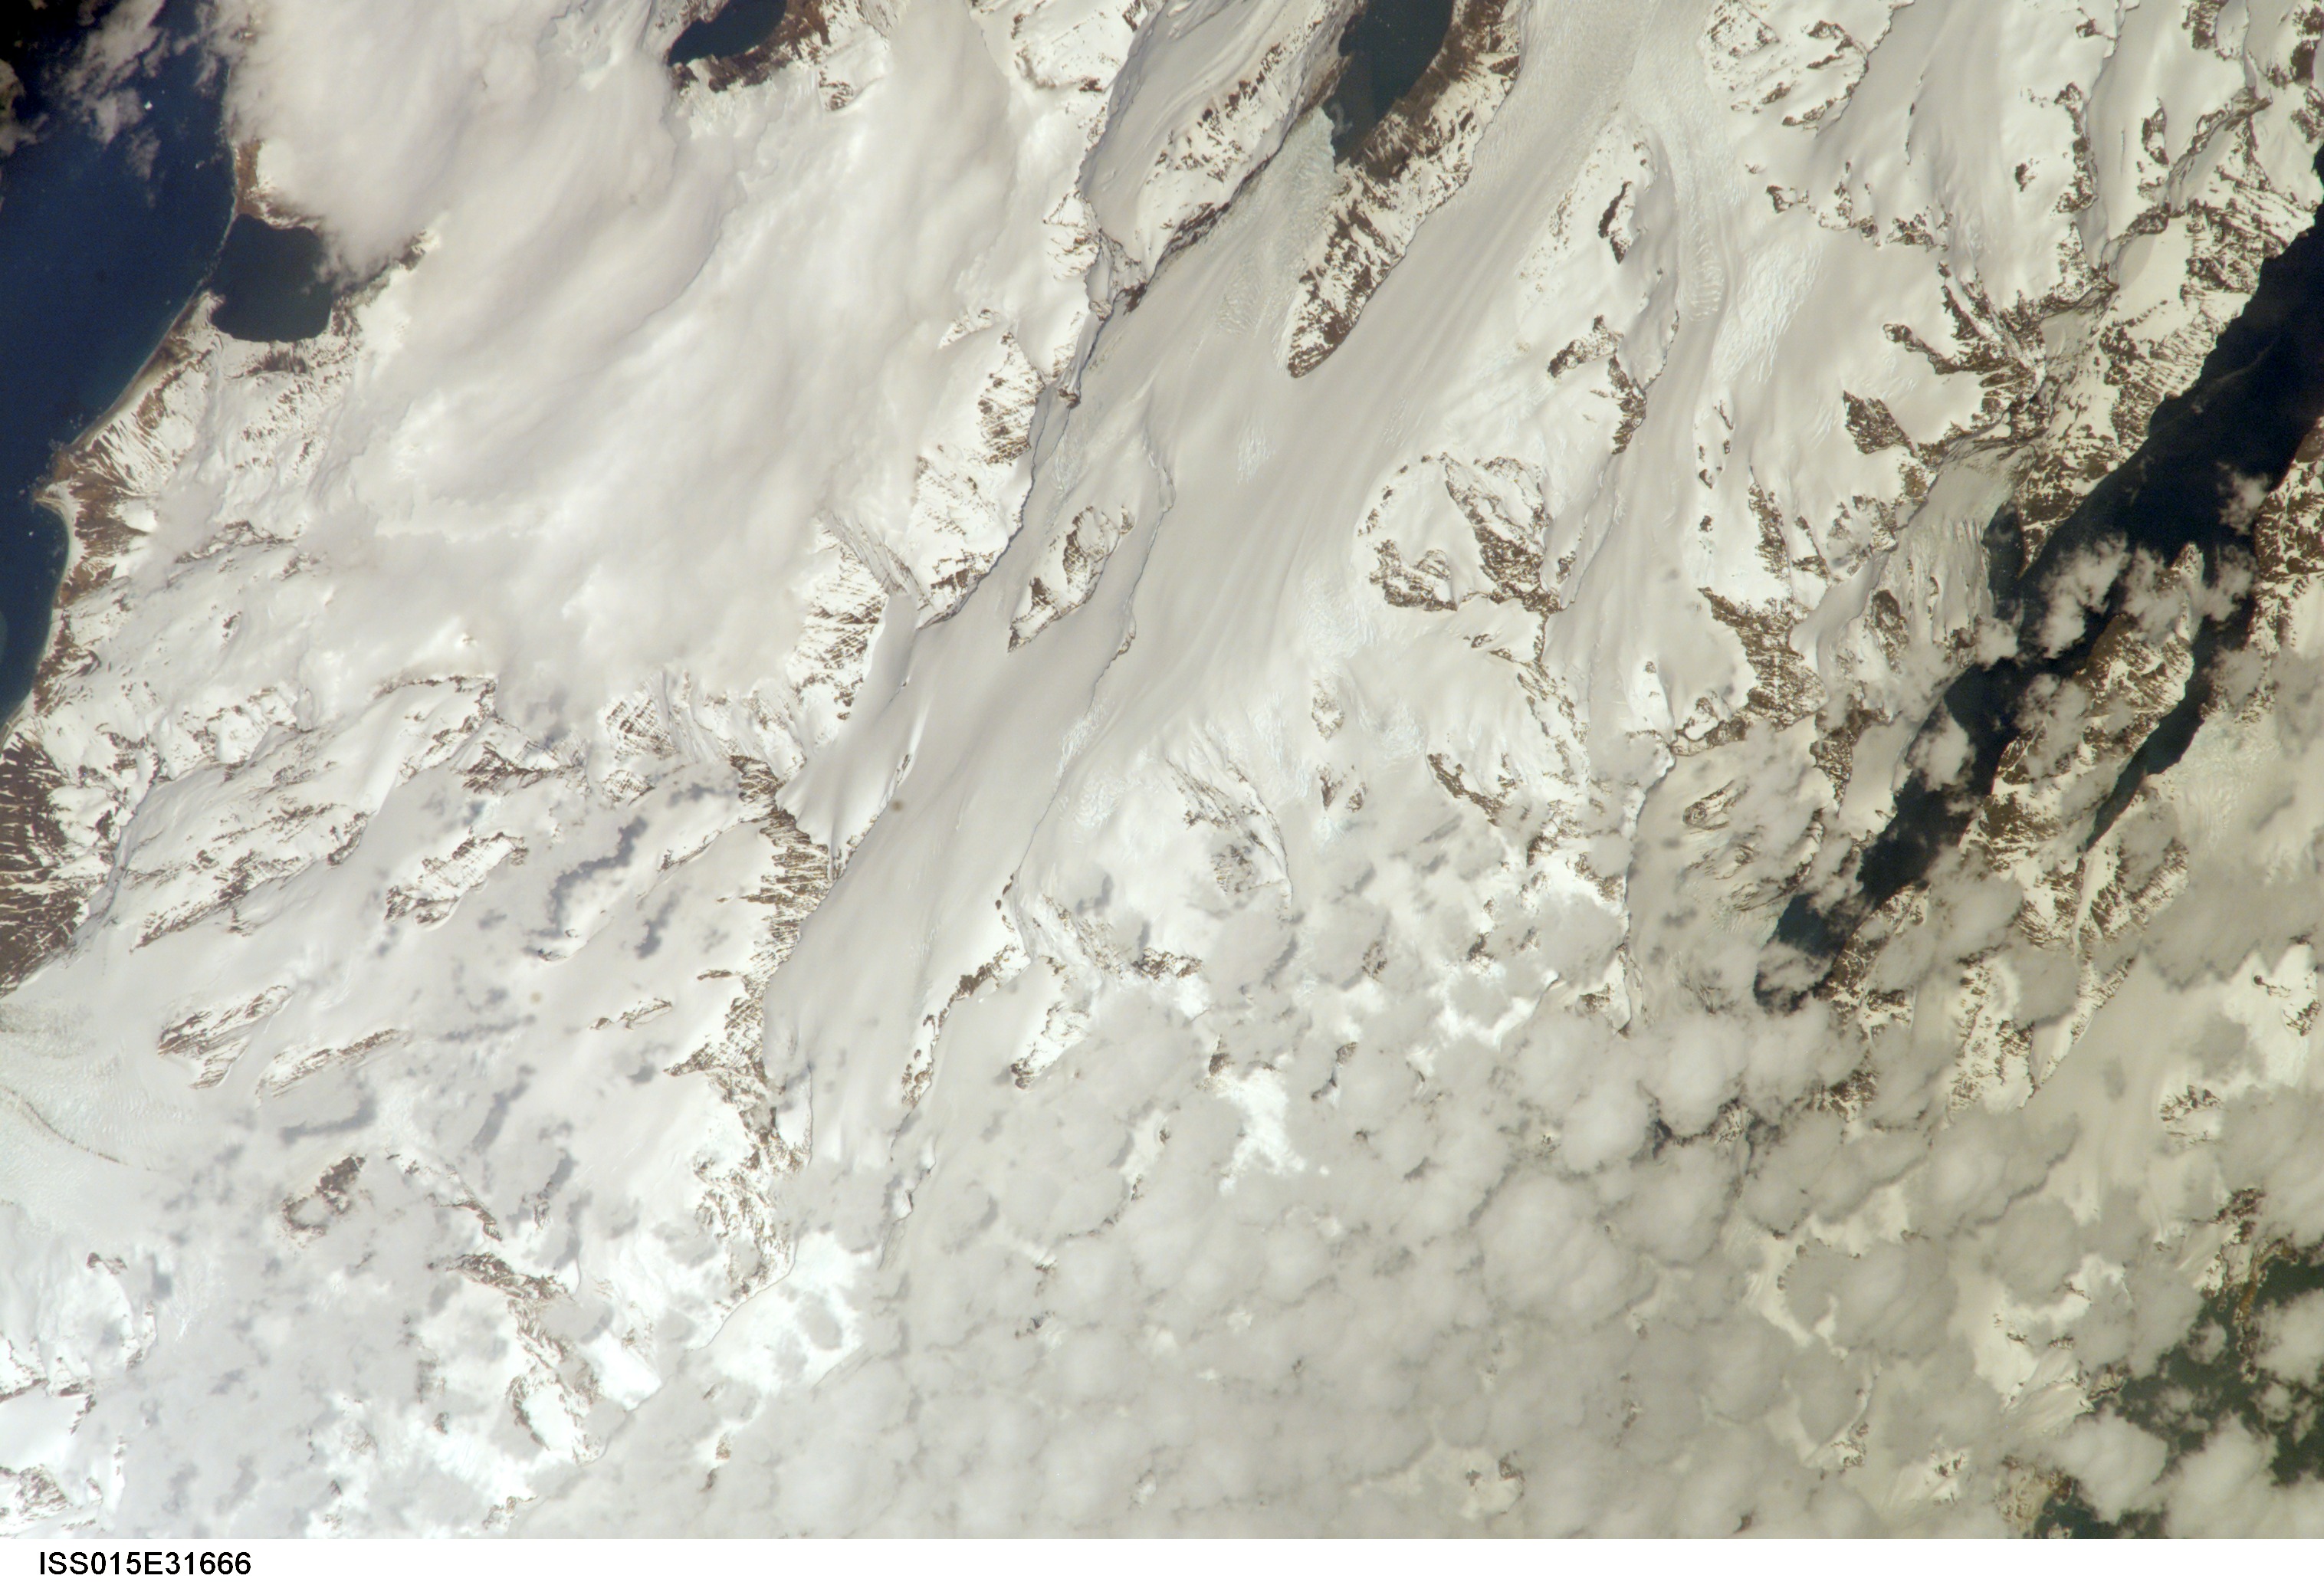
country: SOUTH GEORGIA IS.
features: AREA NW. OF DRYGALSKI FJ., GL.
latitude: -54.7
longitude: -36.1
